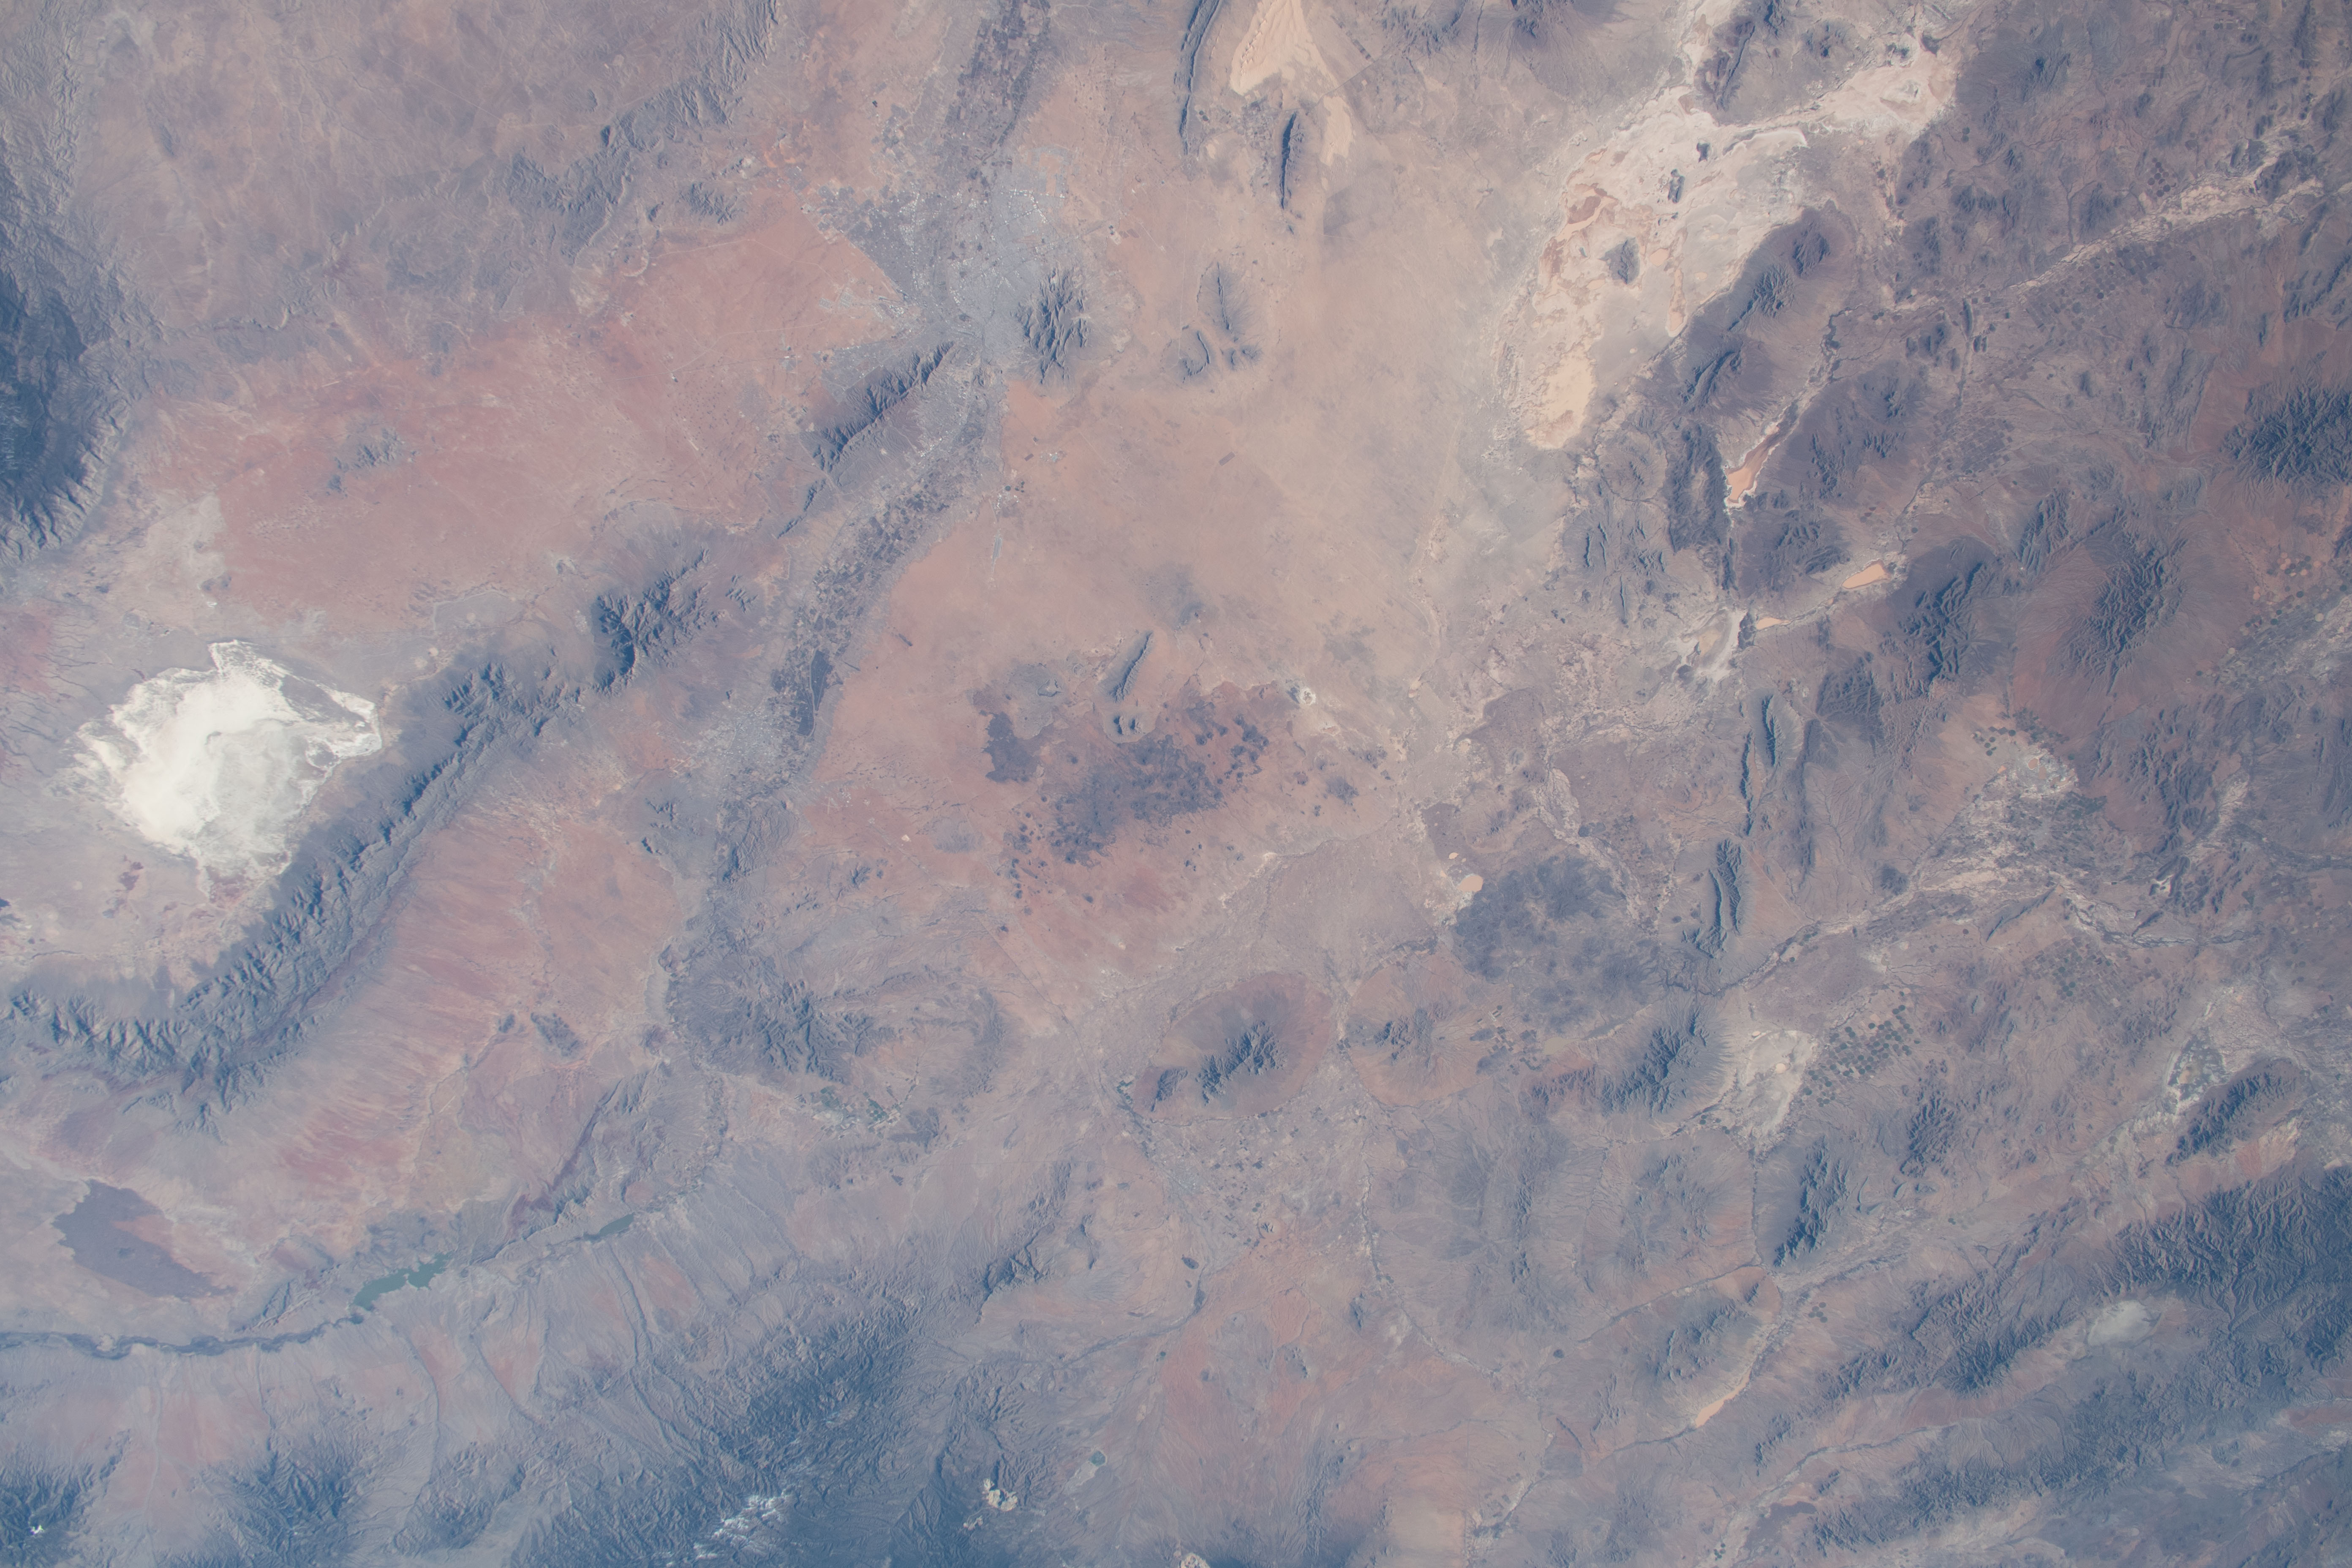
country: USA-NEW MEXICO
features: FORT BLISS, EL PASO, TEXAS, WHITE SANDS NATIONAL PARK, RIO GRANDE
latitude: 32.0
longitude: -107.0
